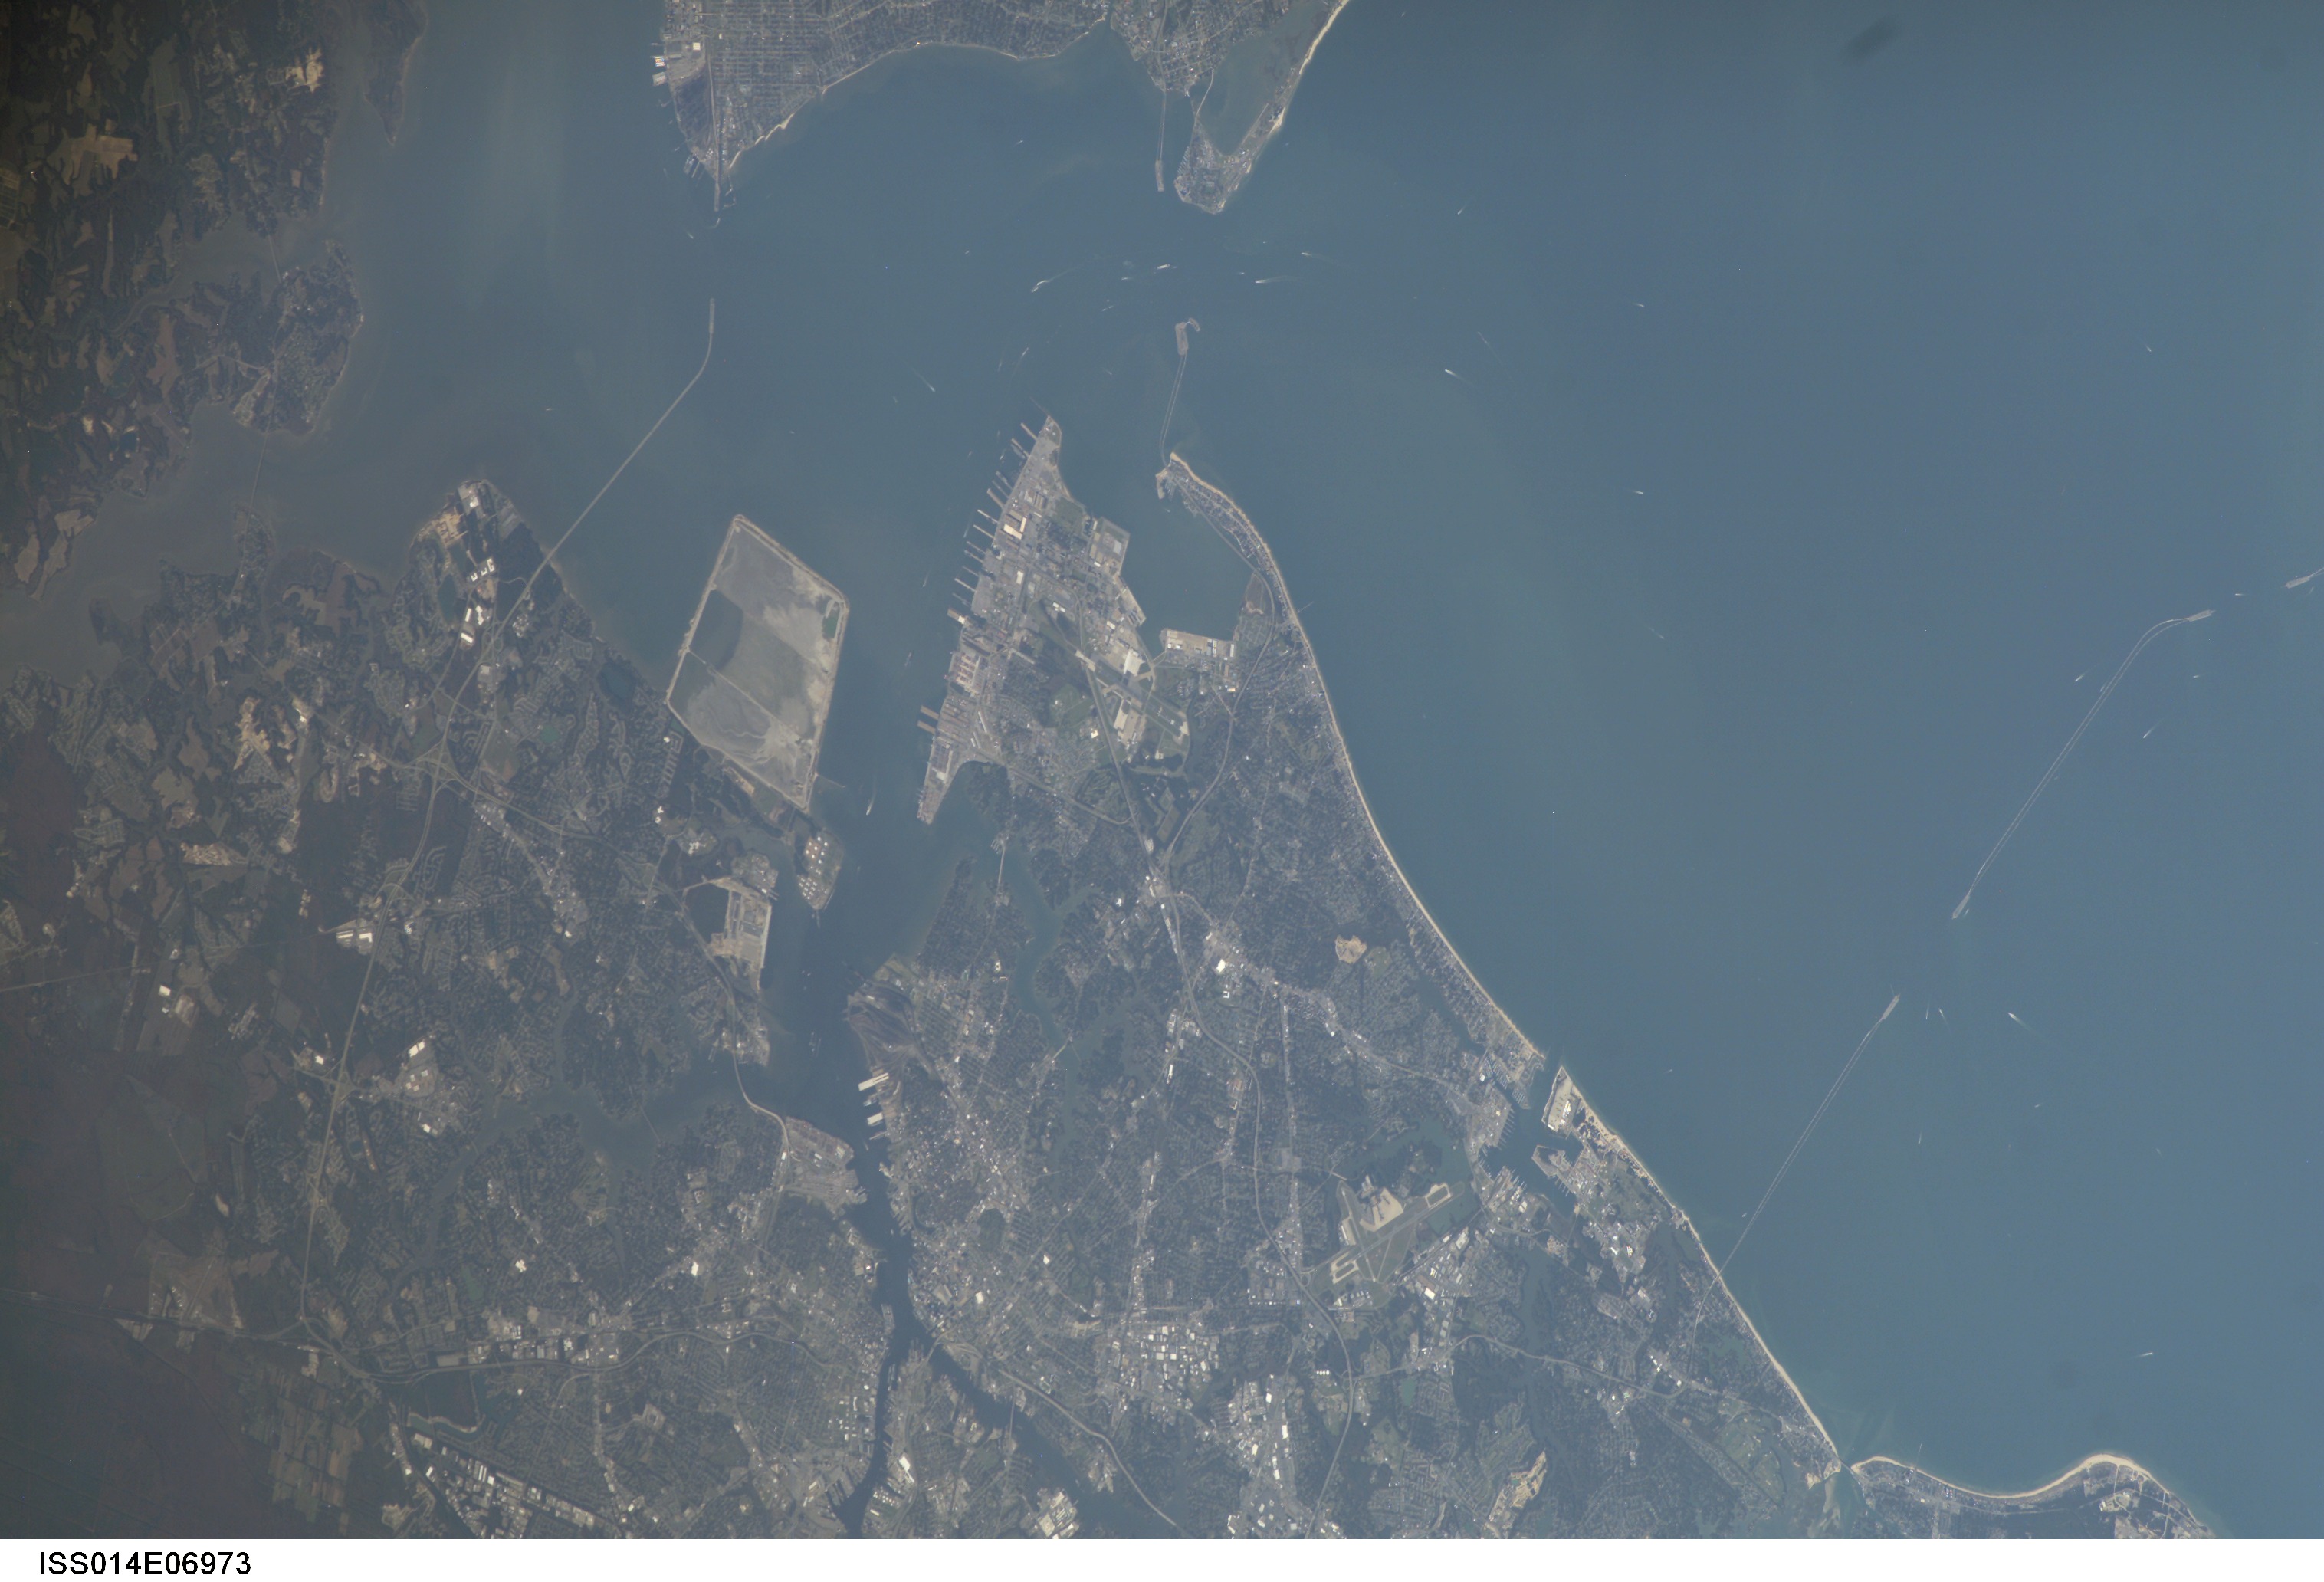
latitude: 36.9
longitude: -76.3
